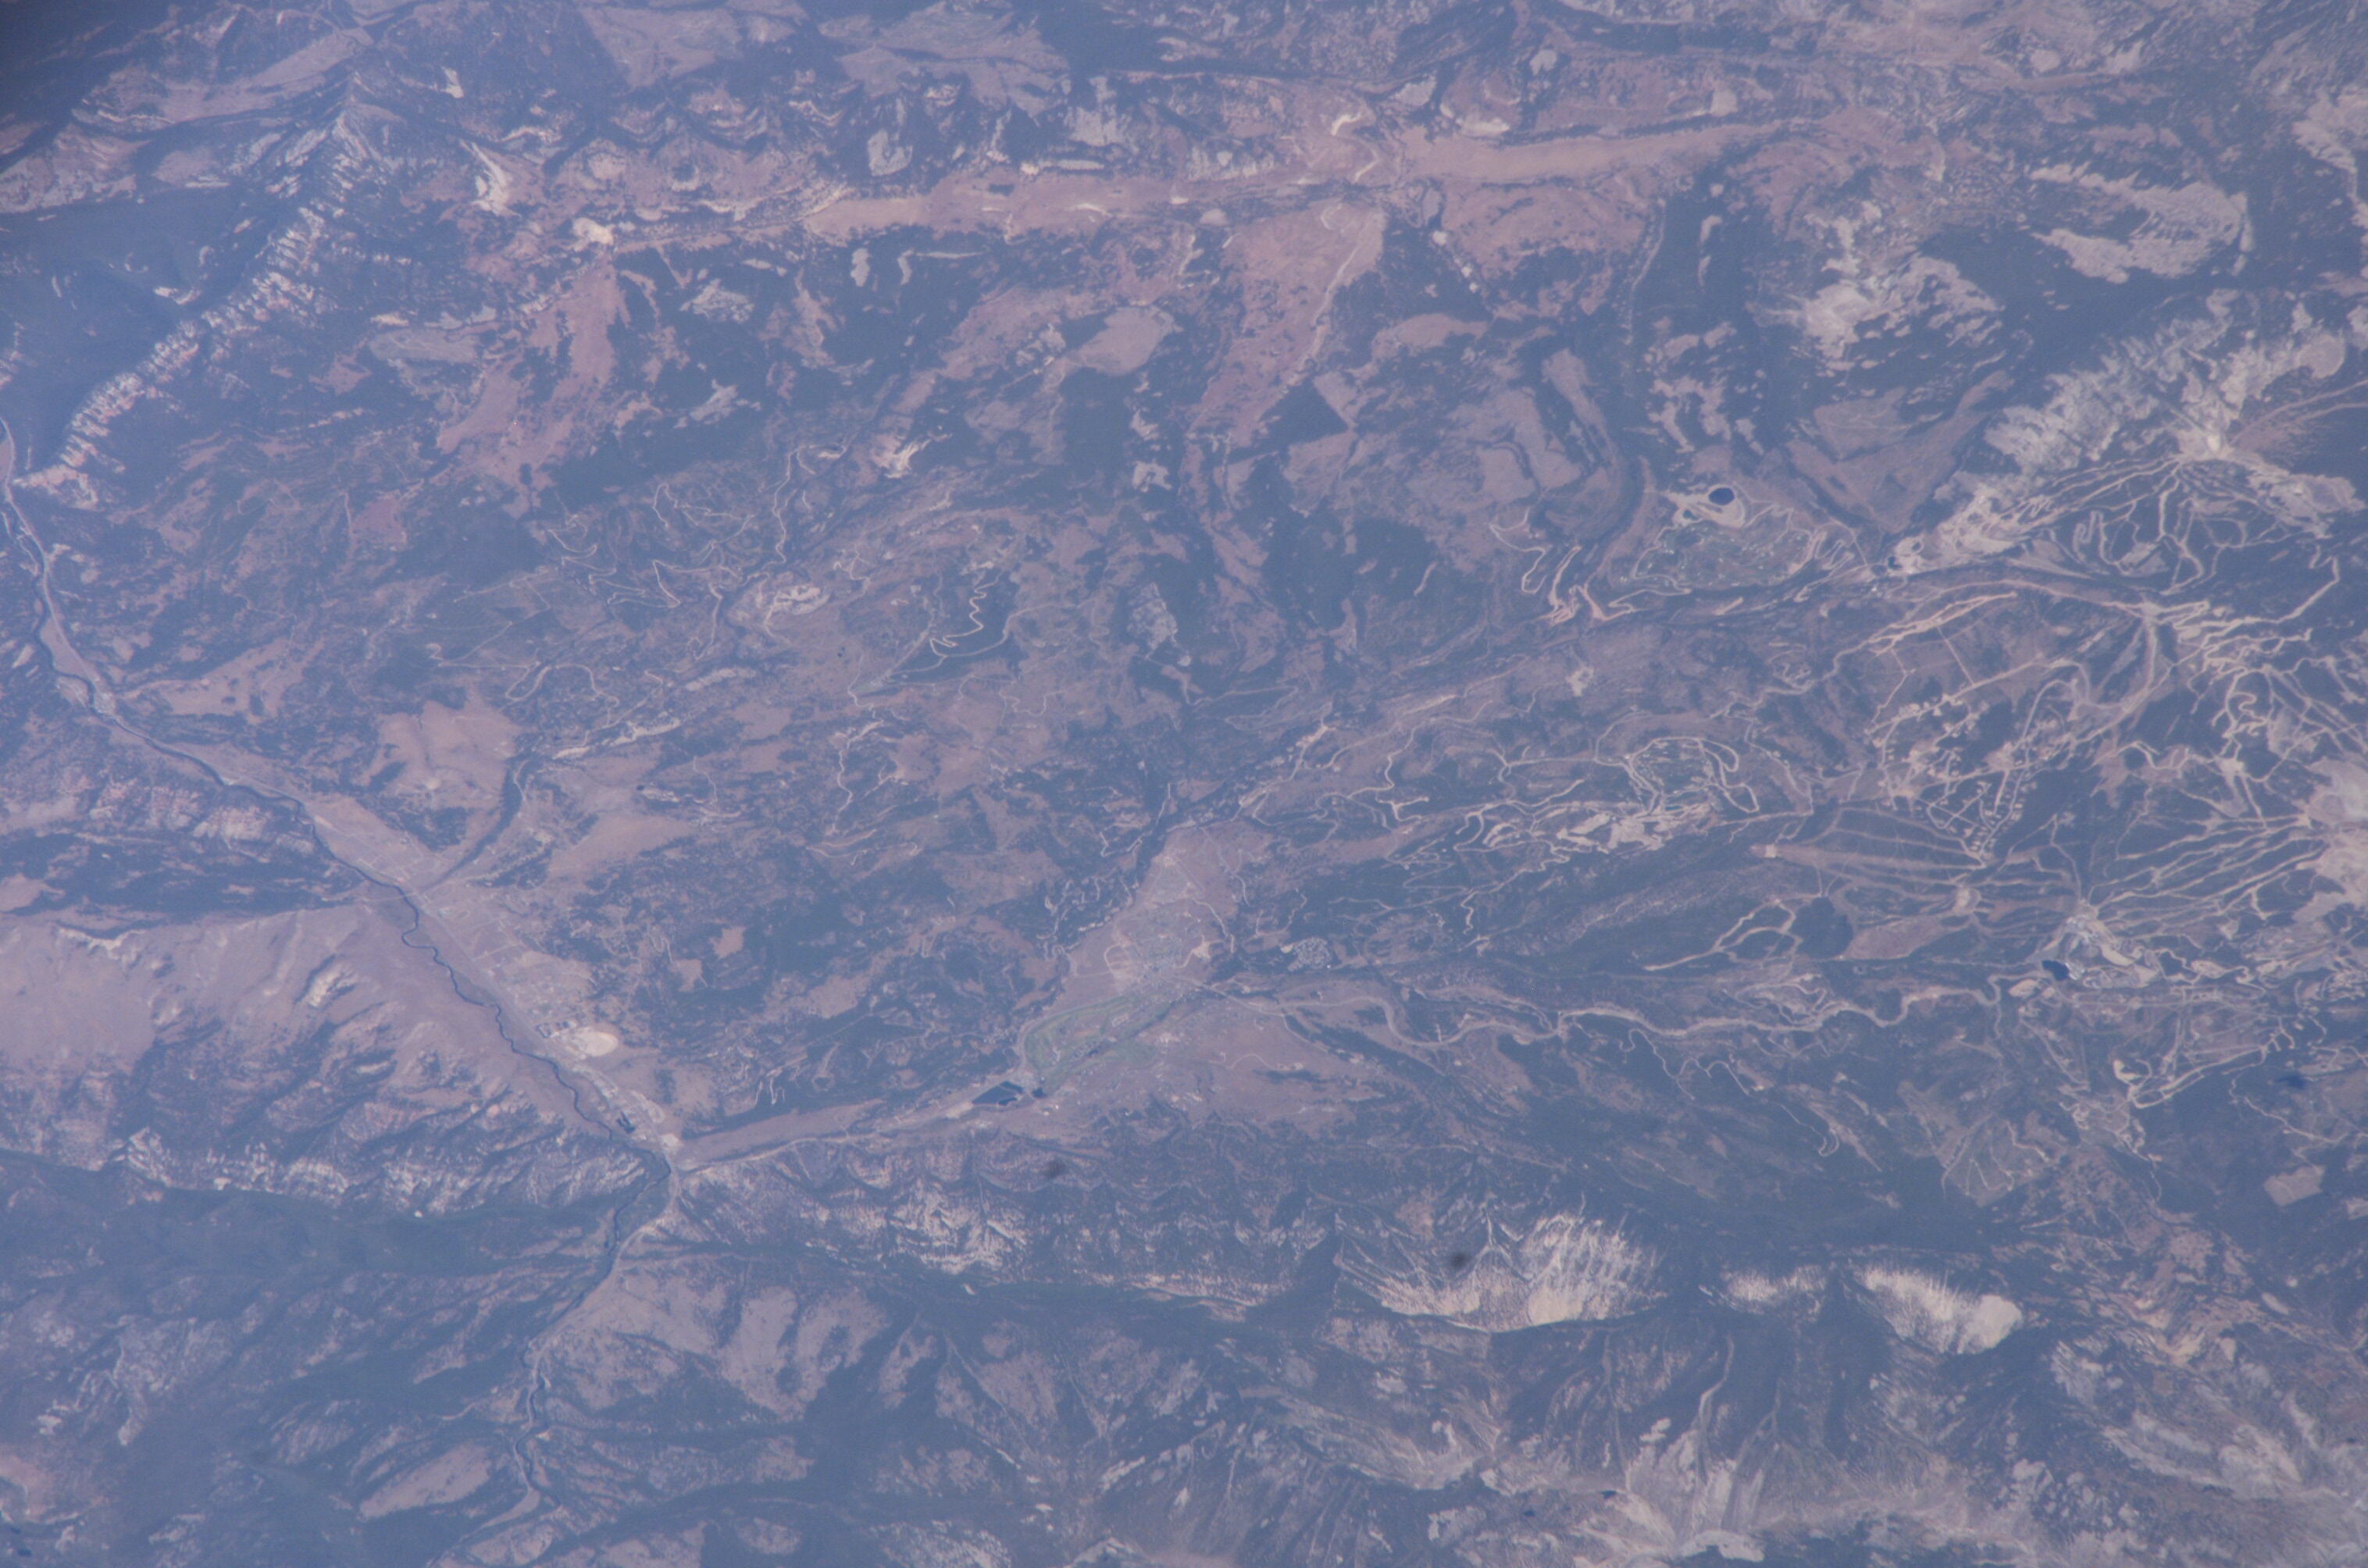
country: USA-MONTANA
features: BIG SKY, LEE METCALF WILDERNES
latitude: 45.2
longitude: -111.4
